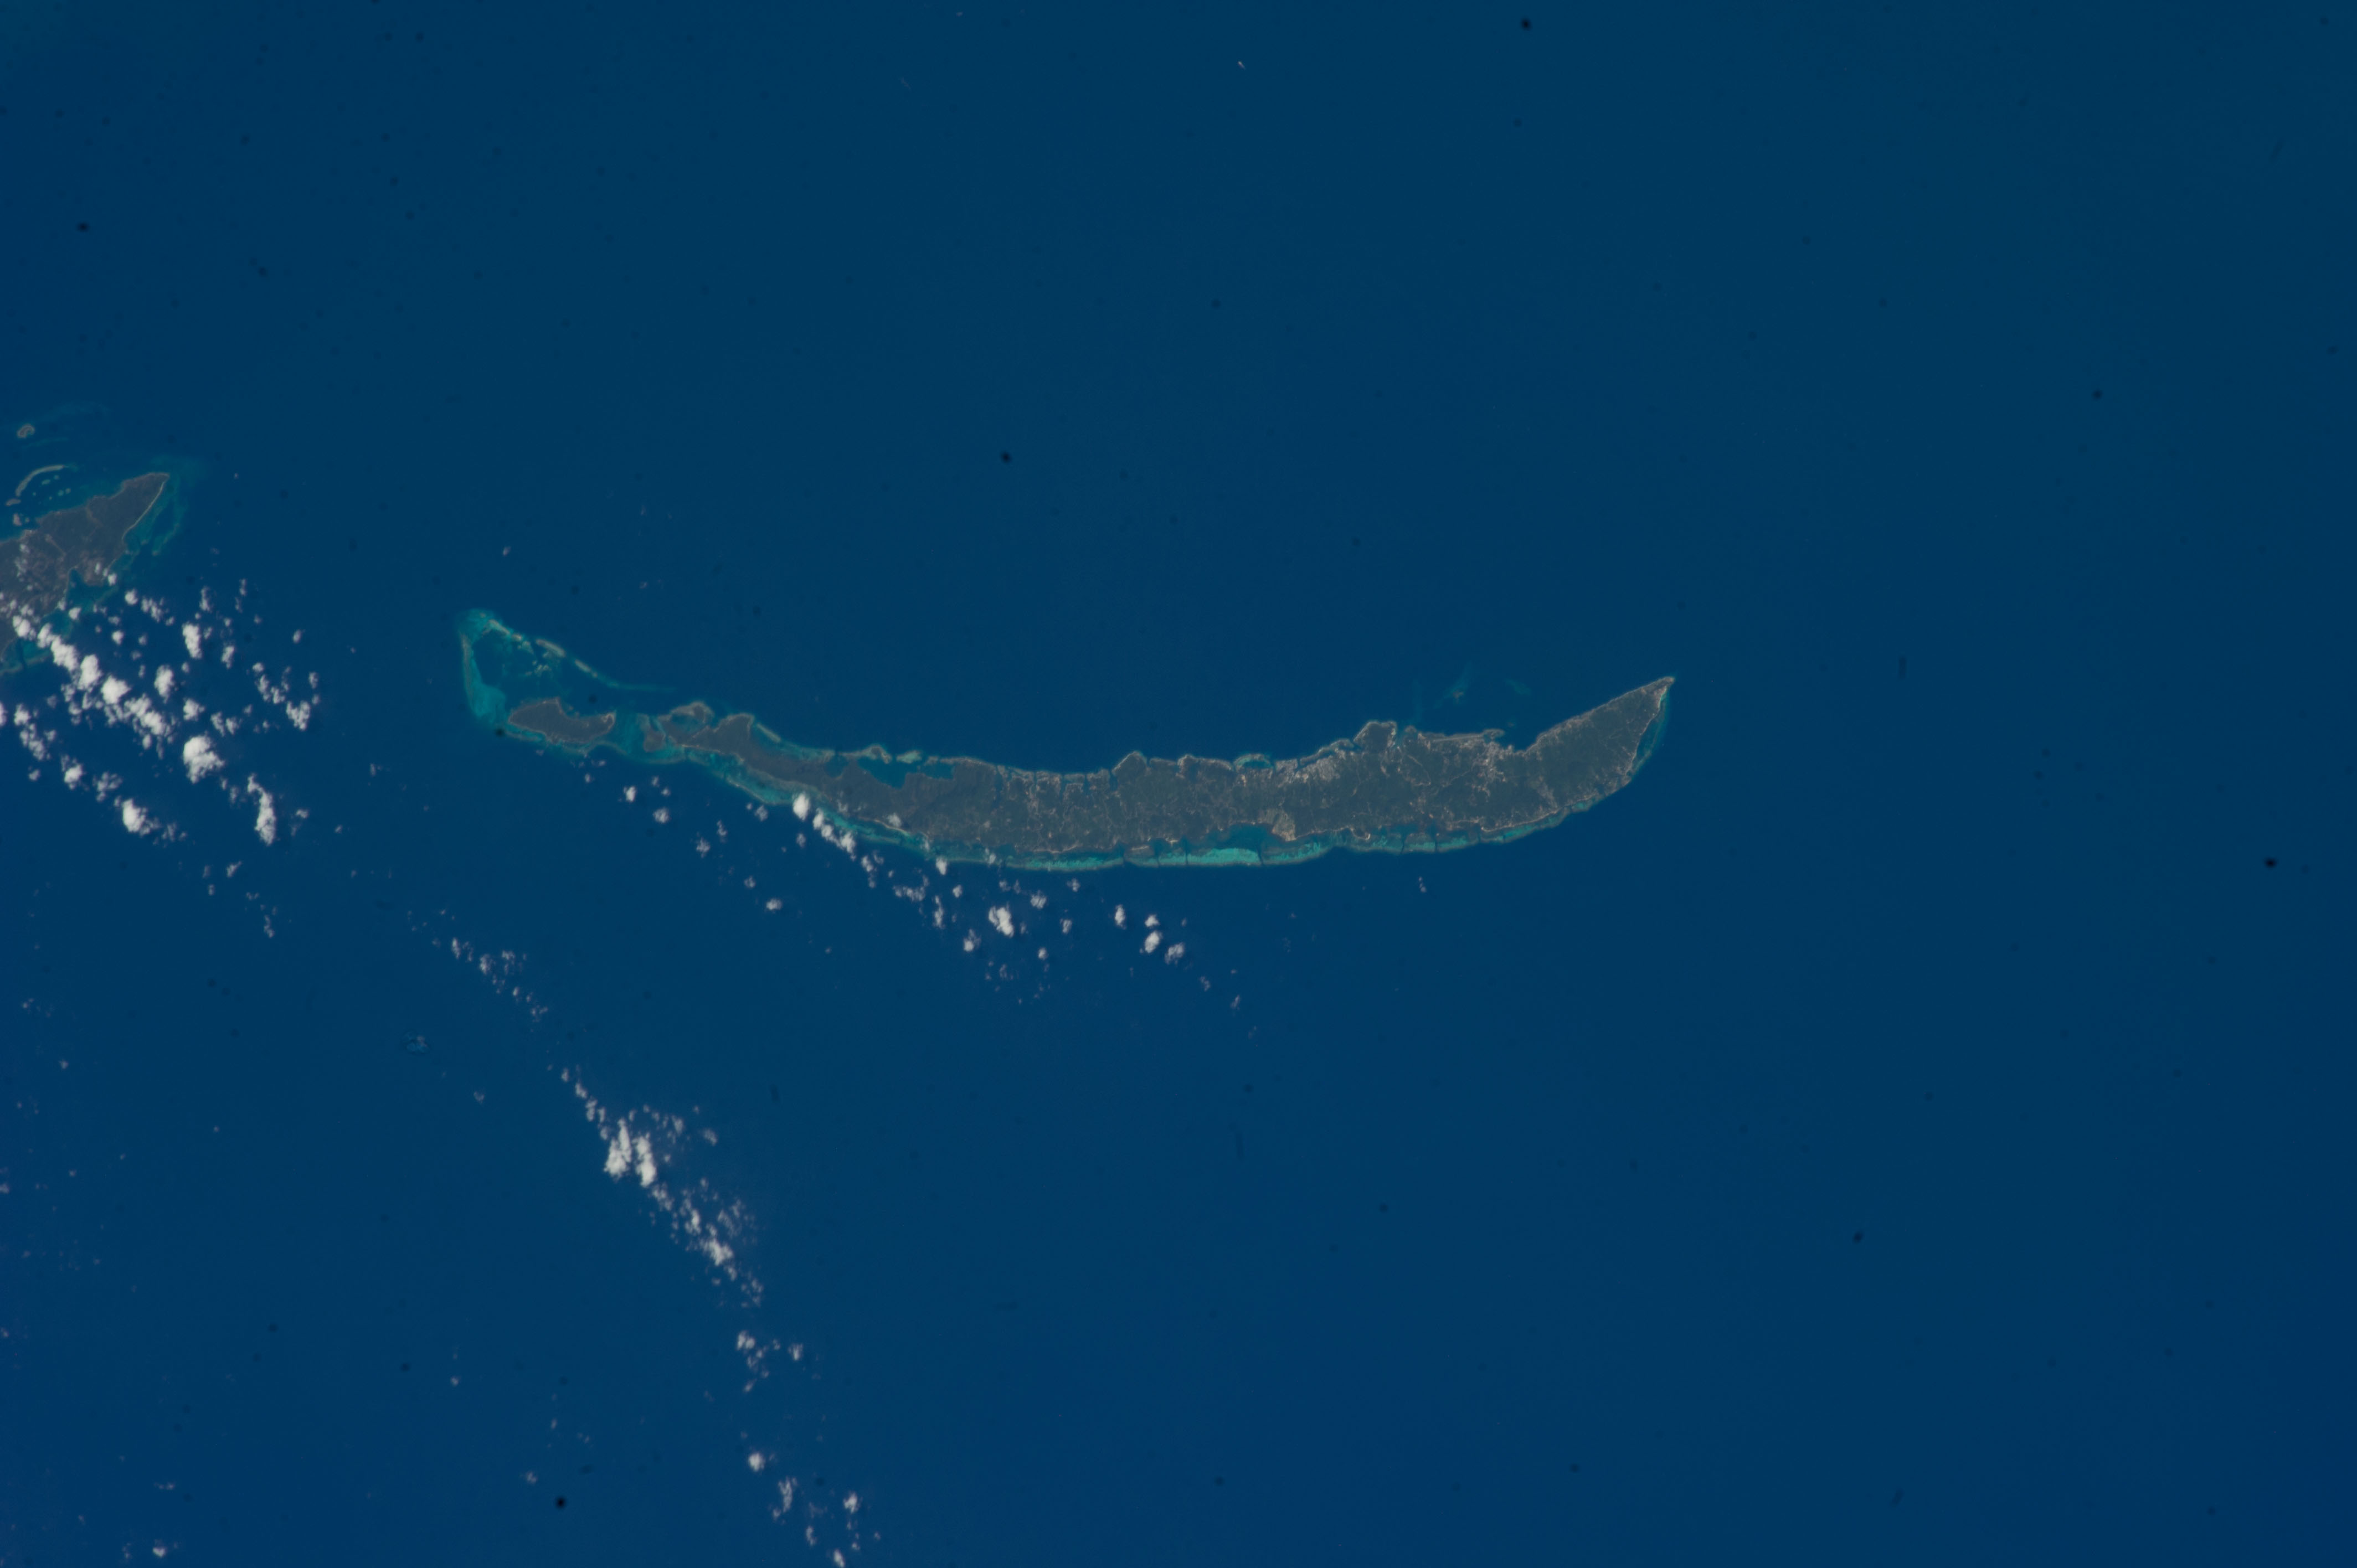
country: HONDURAS
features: ROATAN, DE LA BAHIA ISLANDS
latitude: 16.4
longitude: -86.4
